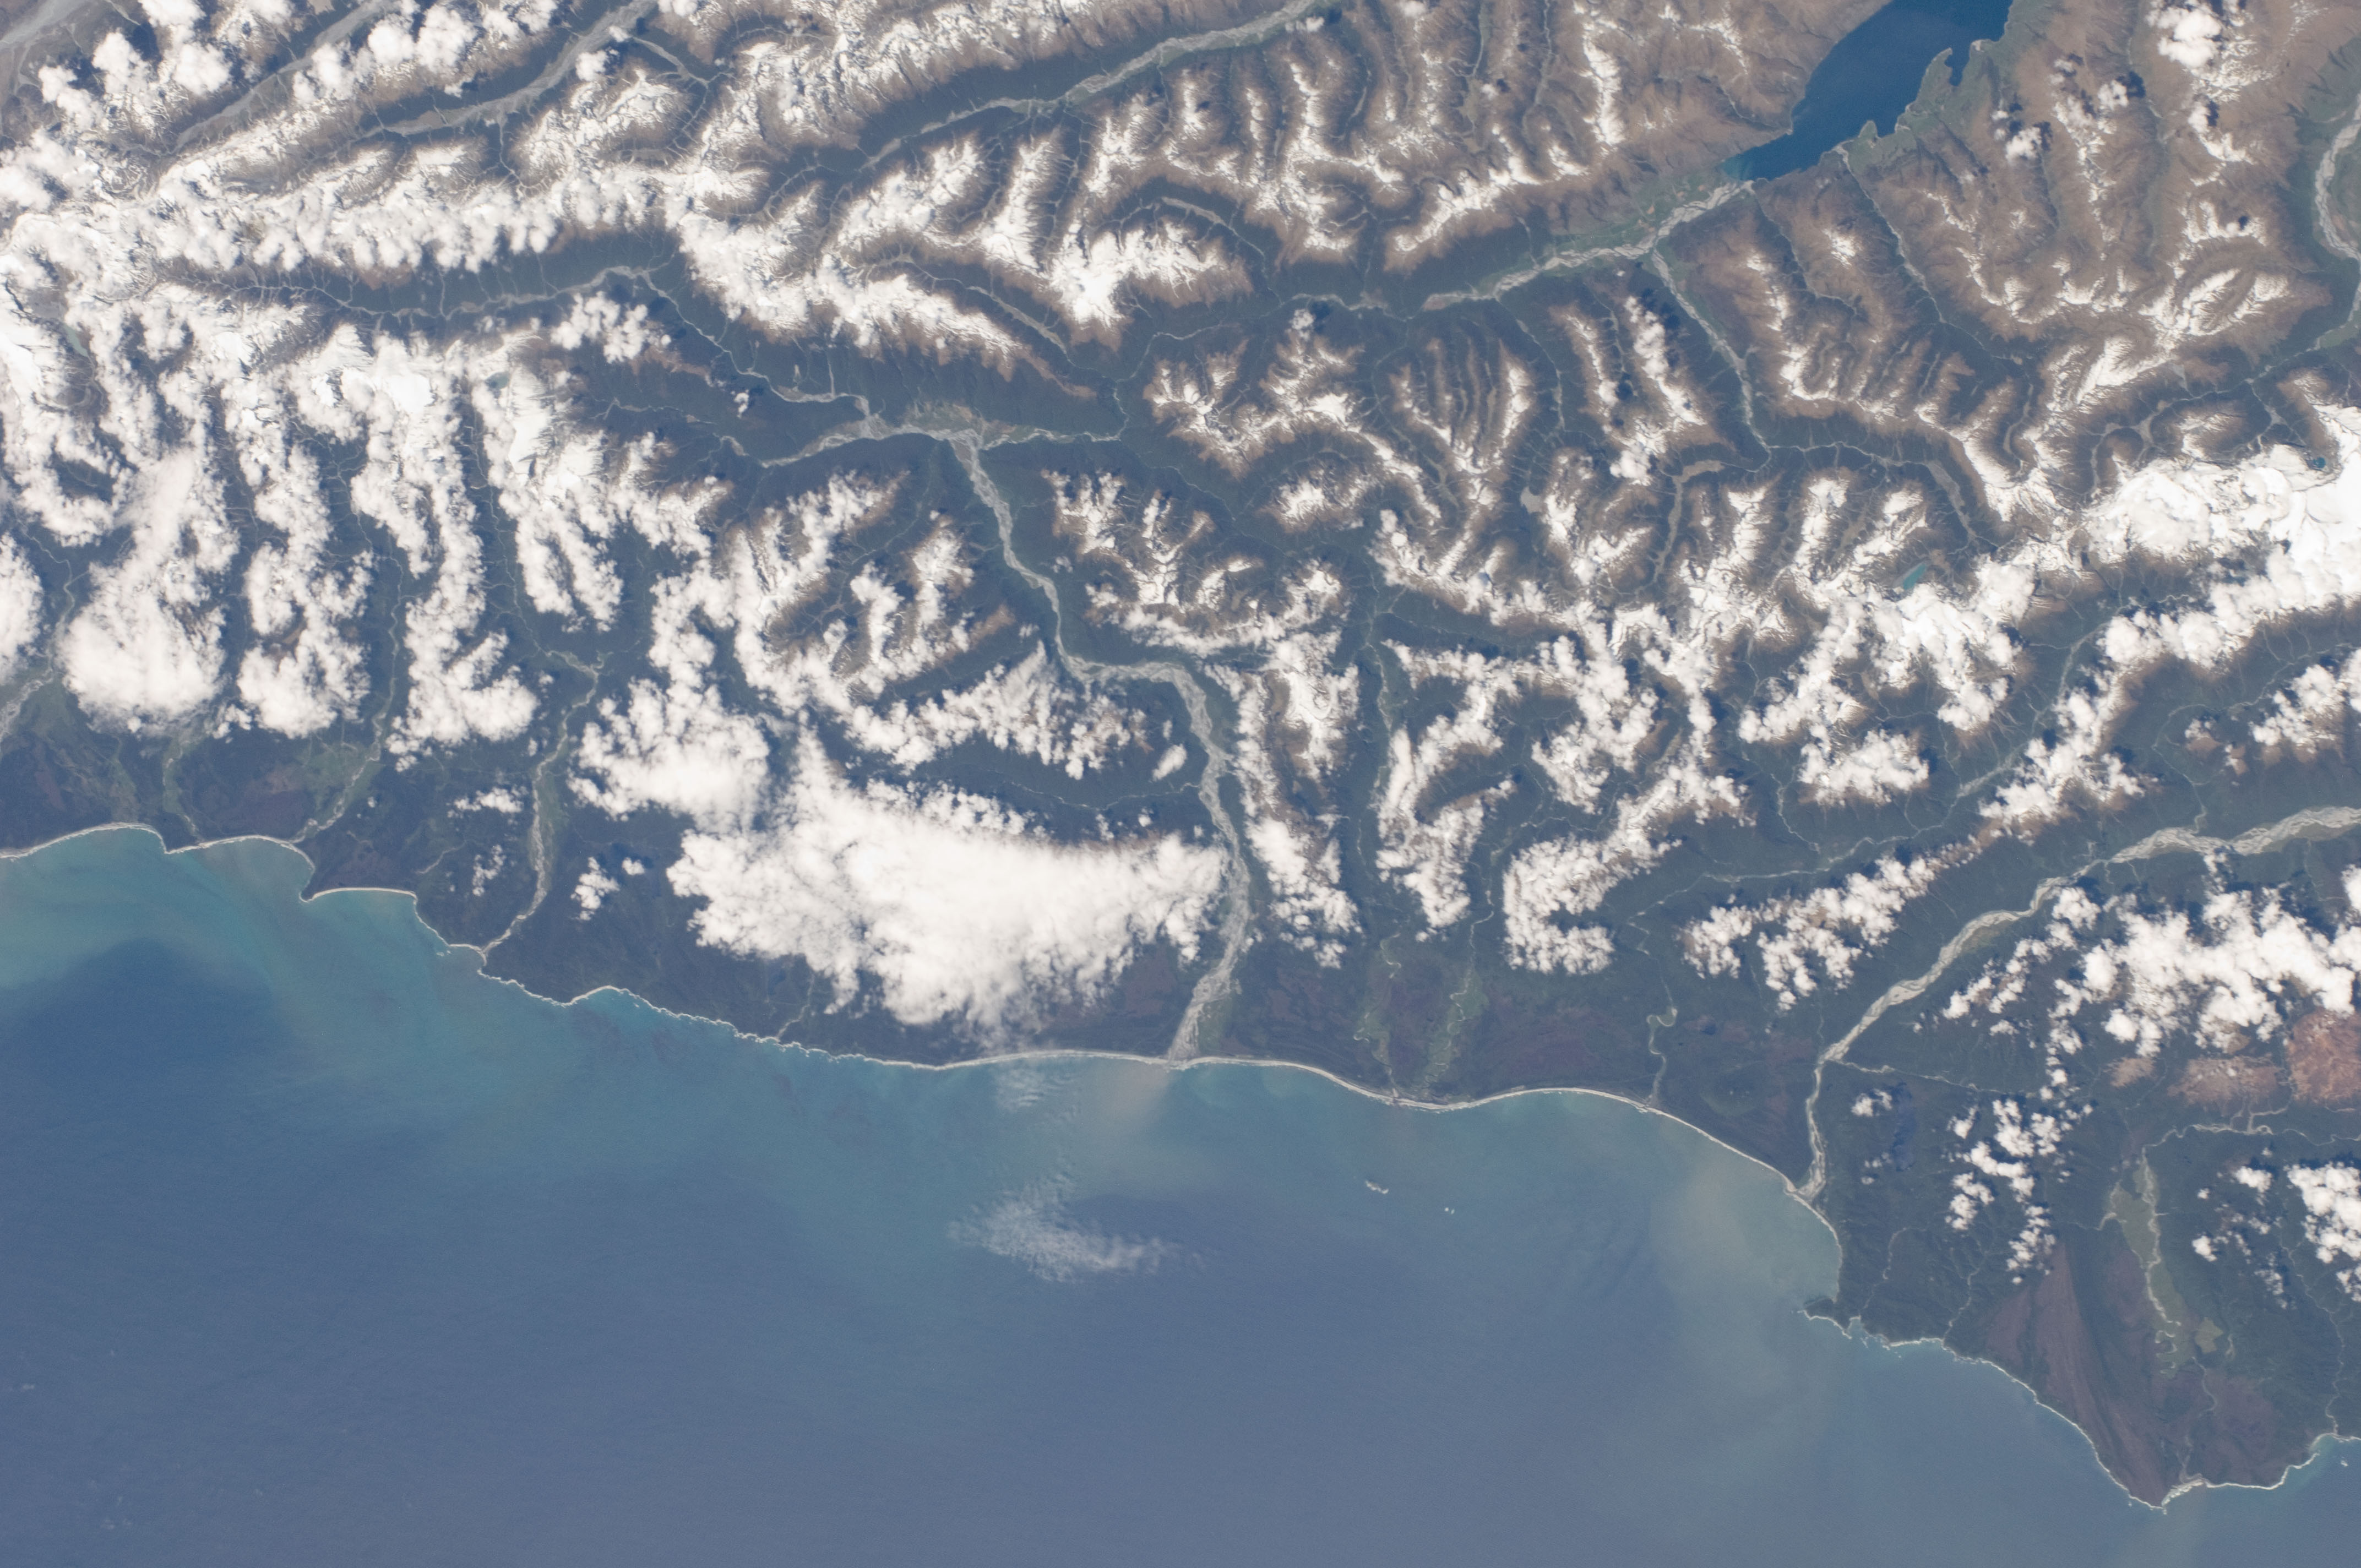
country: NEW ZEALAND-SI
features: COAST NEAR HAAST, HAAST R. AREA, L. WANAKA
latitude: -44.0
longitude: 169.0
